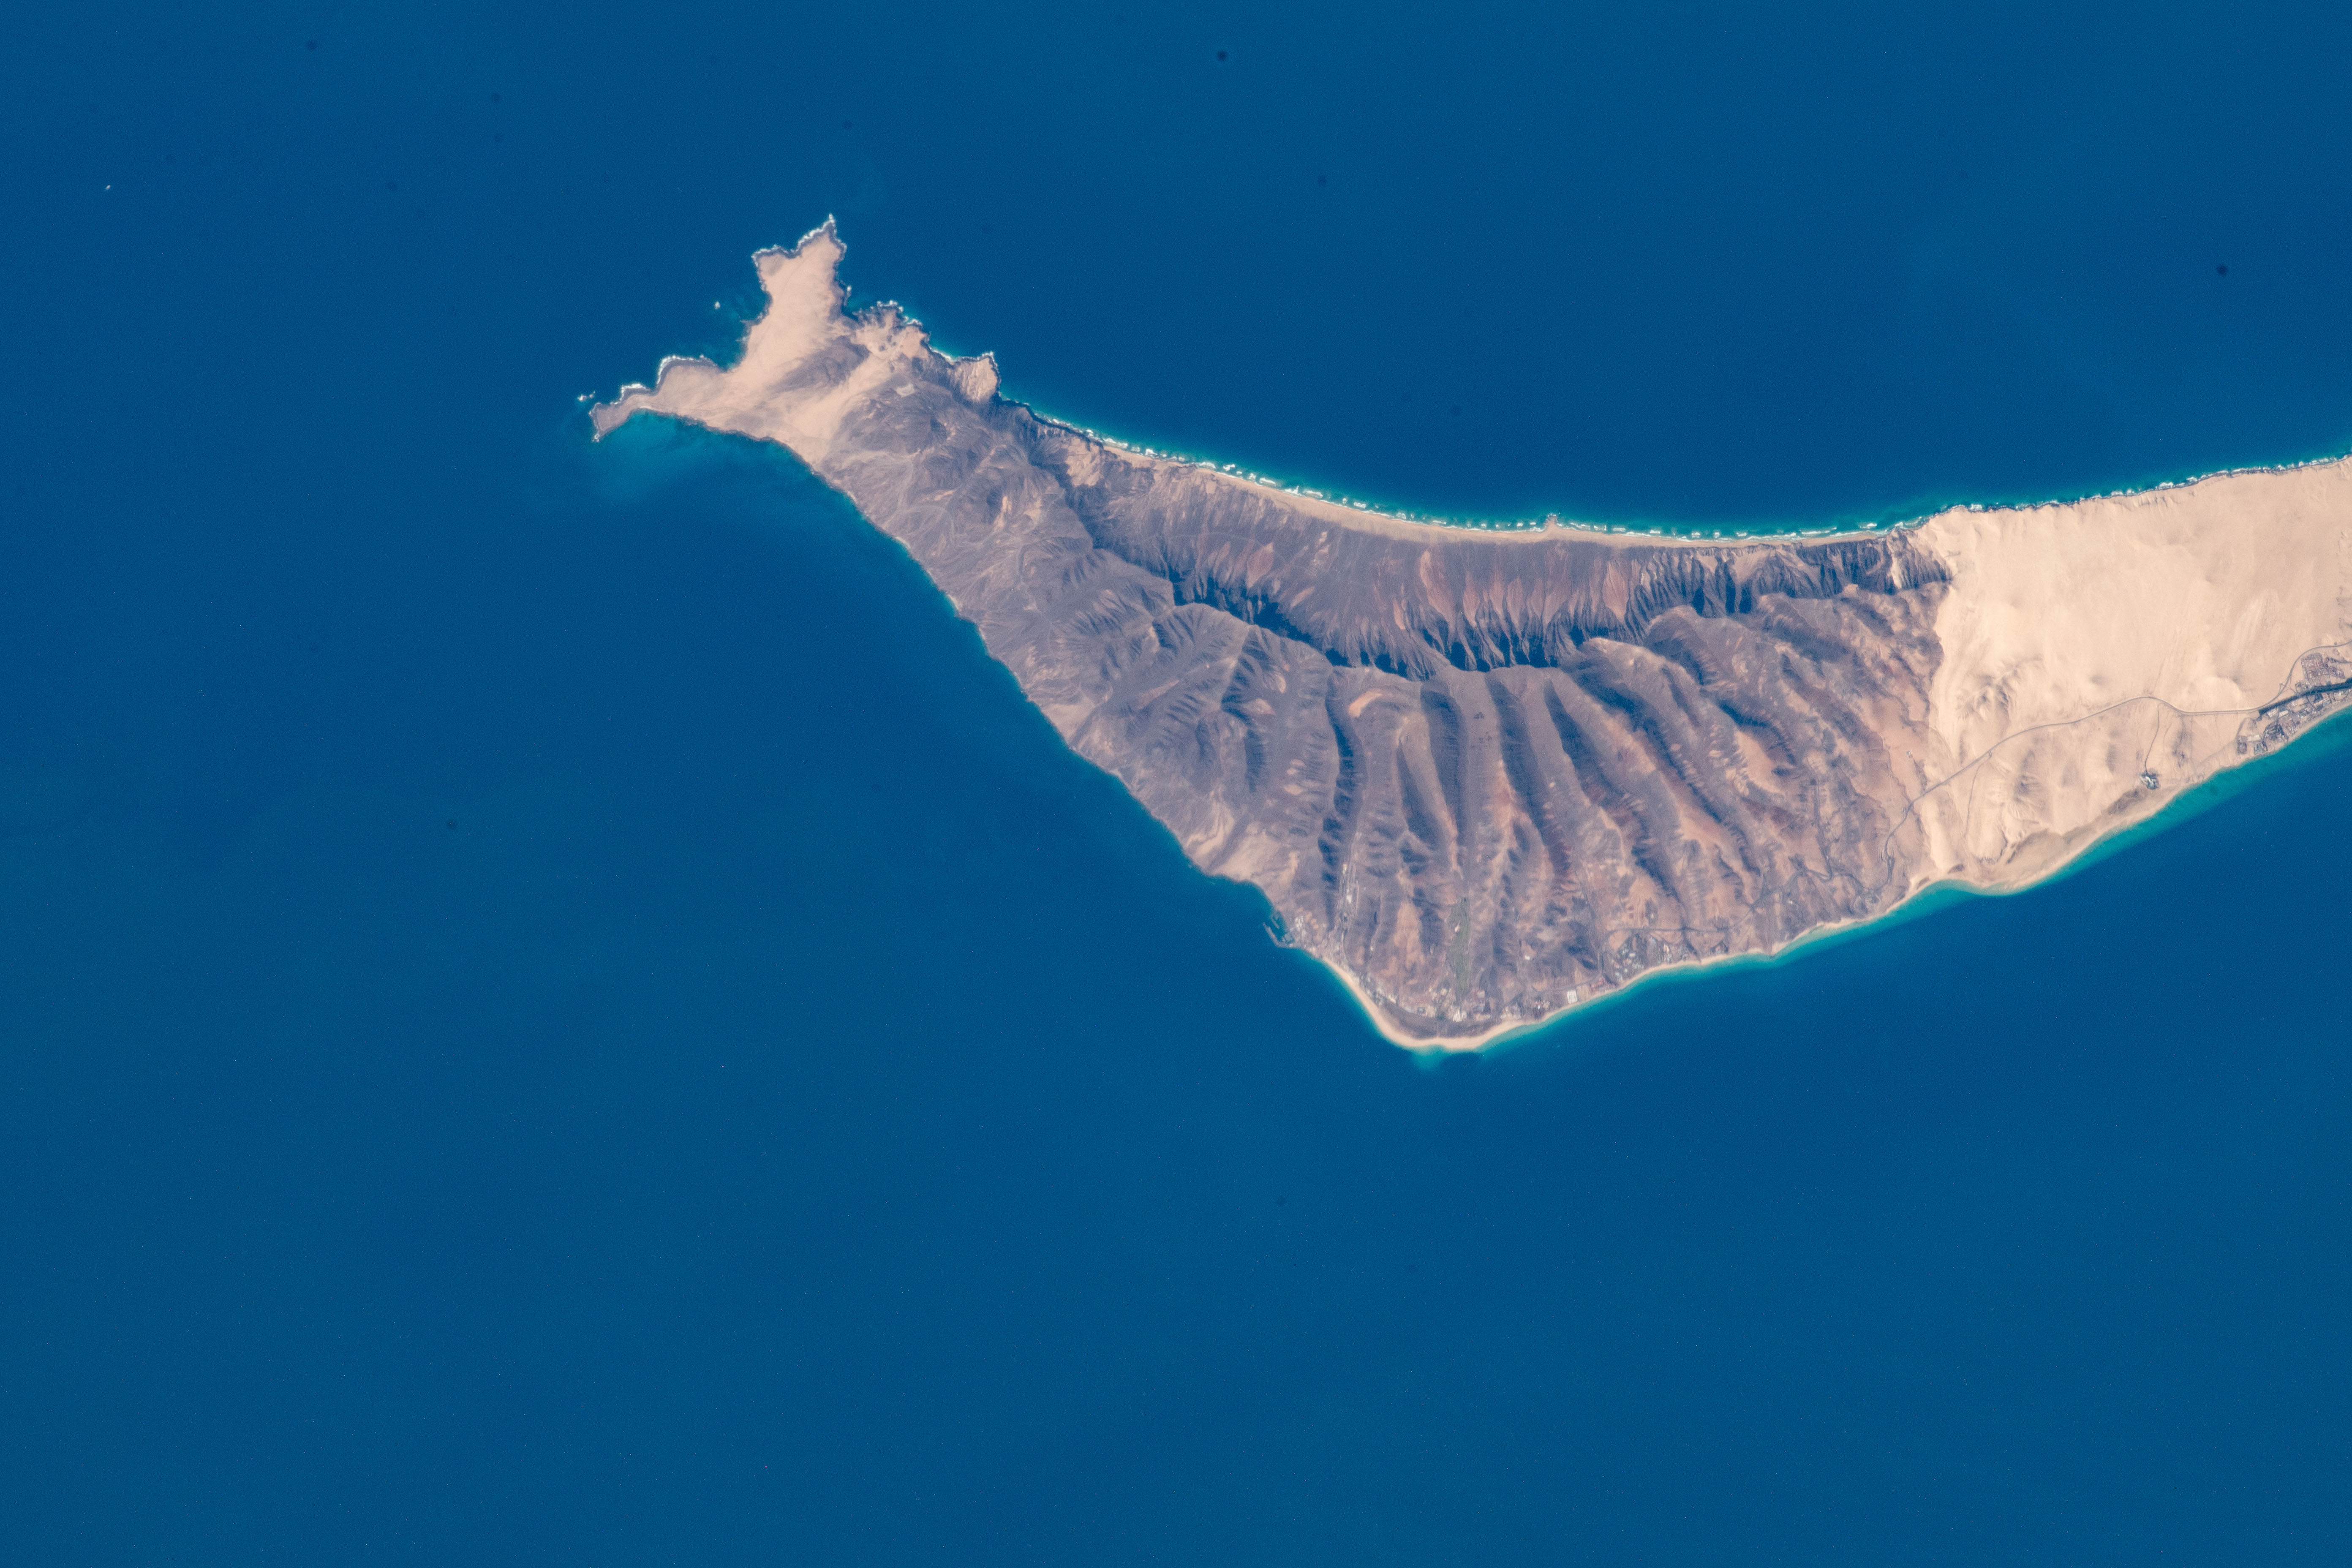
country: CANARY ISLANDS
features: COFETE, JANDIA, LAS PALMAS
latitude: 28.1
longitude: -14.4
